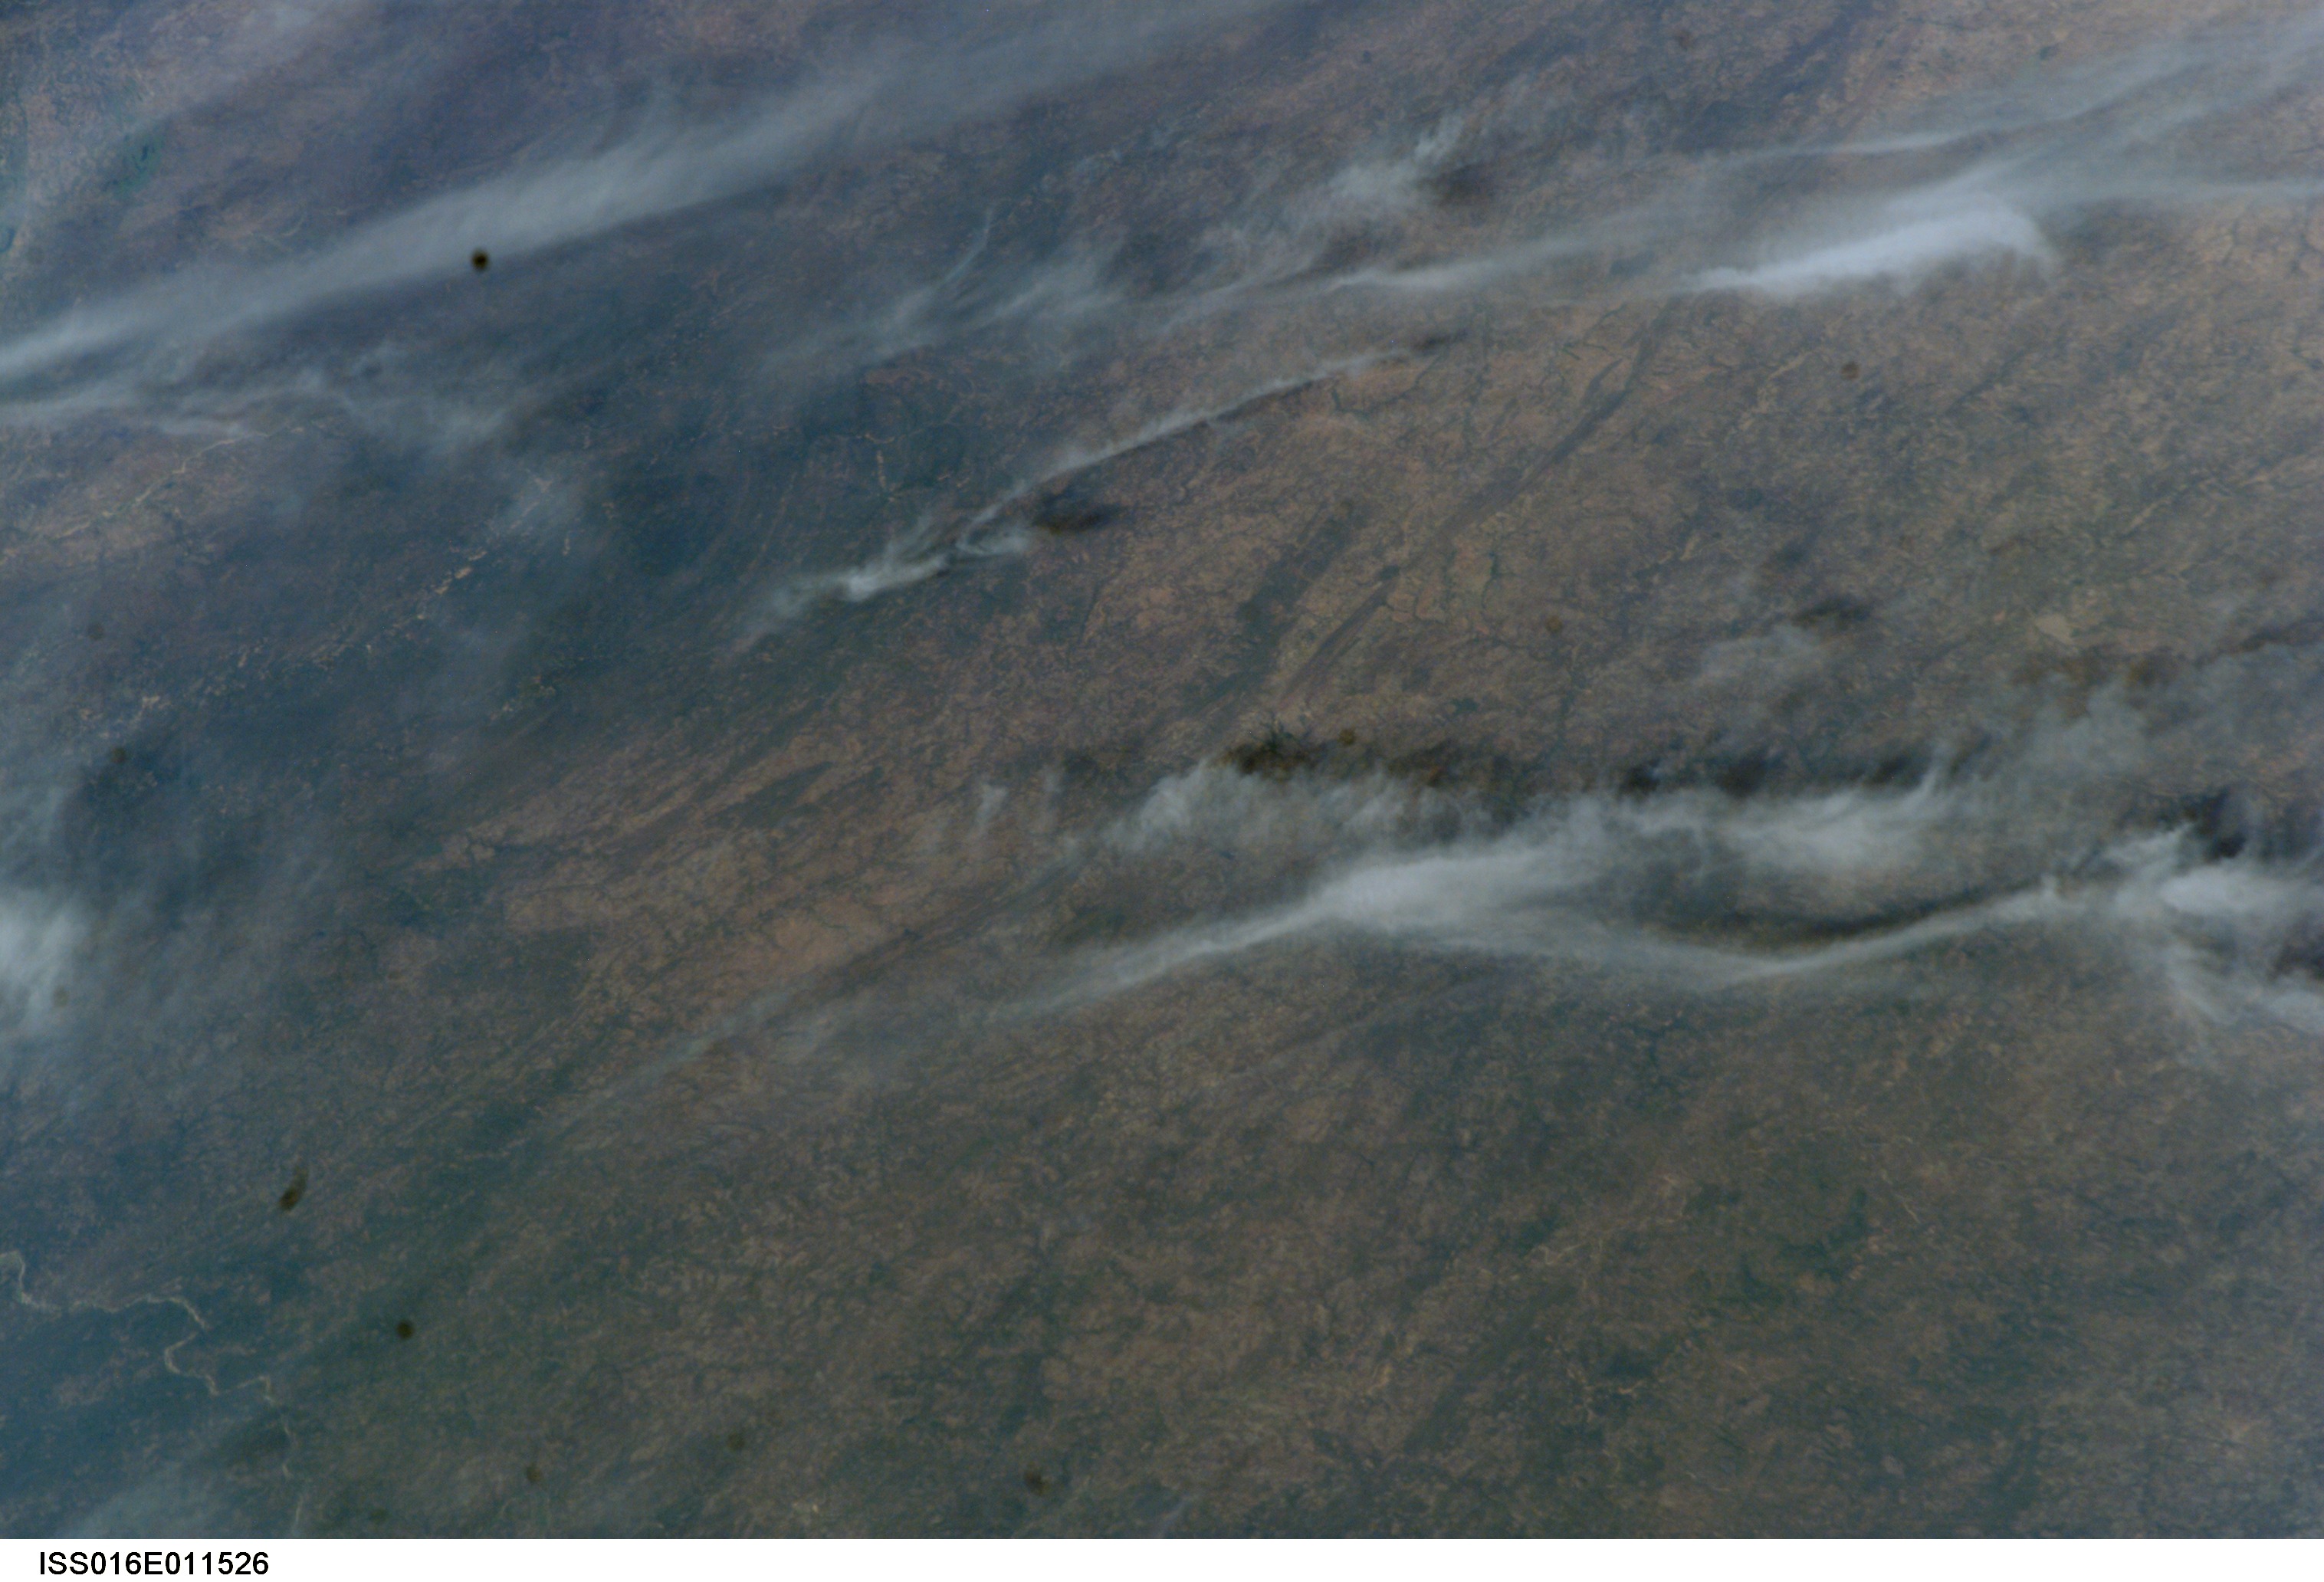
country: NIGERIA
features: RIJAU AREA, MALENDO R., CLOUDS
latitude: 11.0
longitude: 5.0
